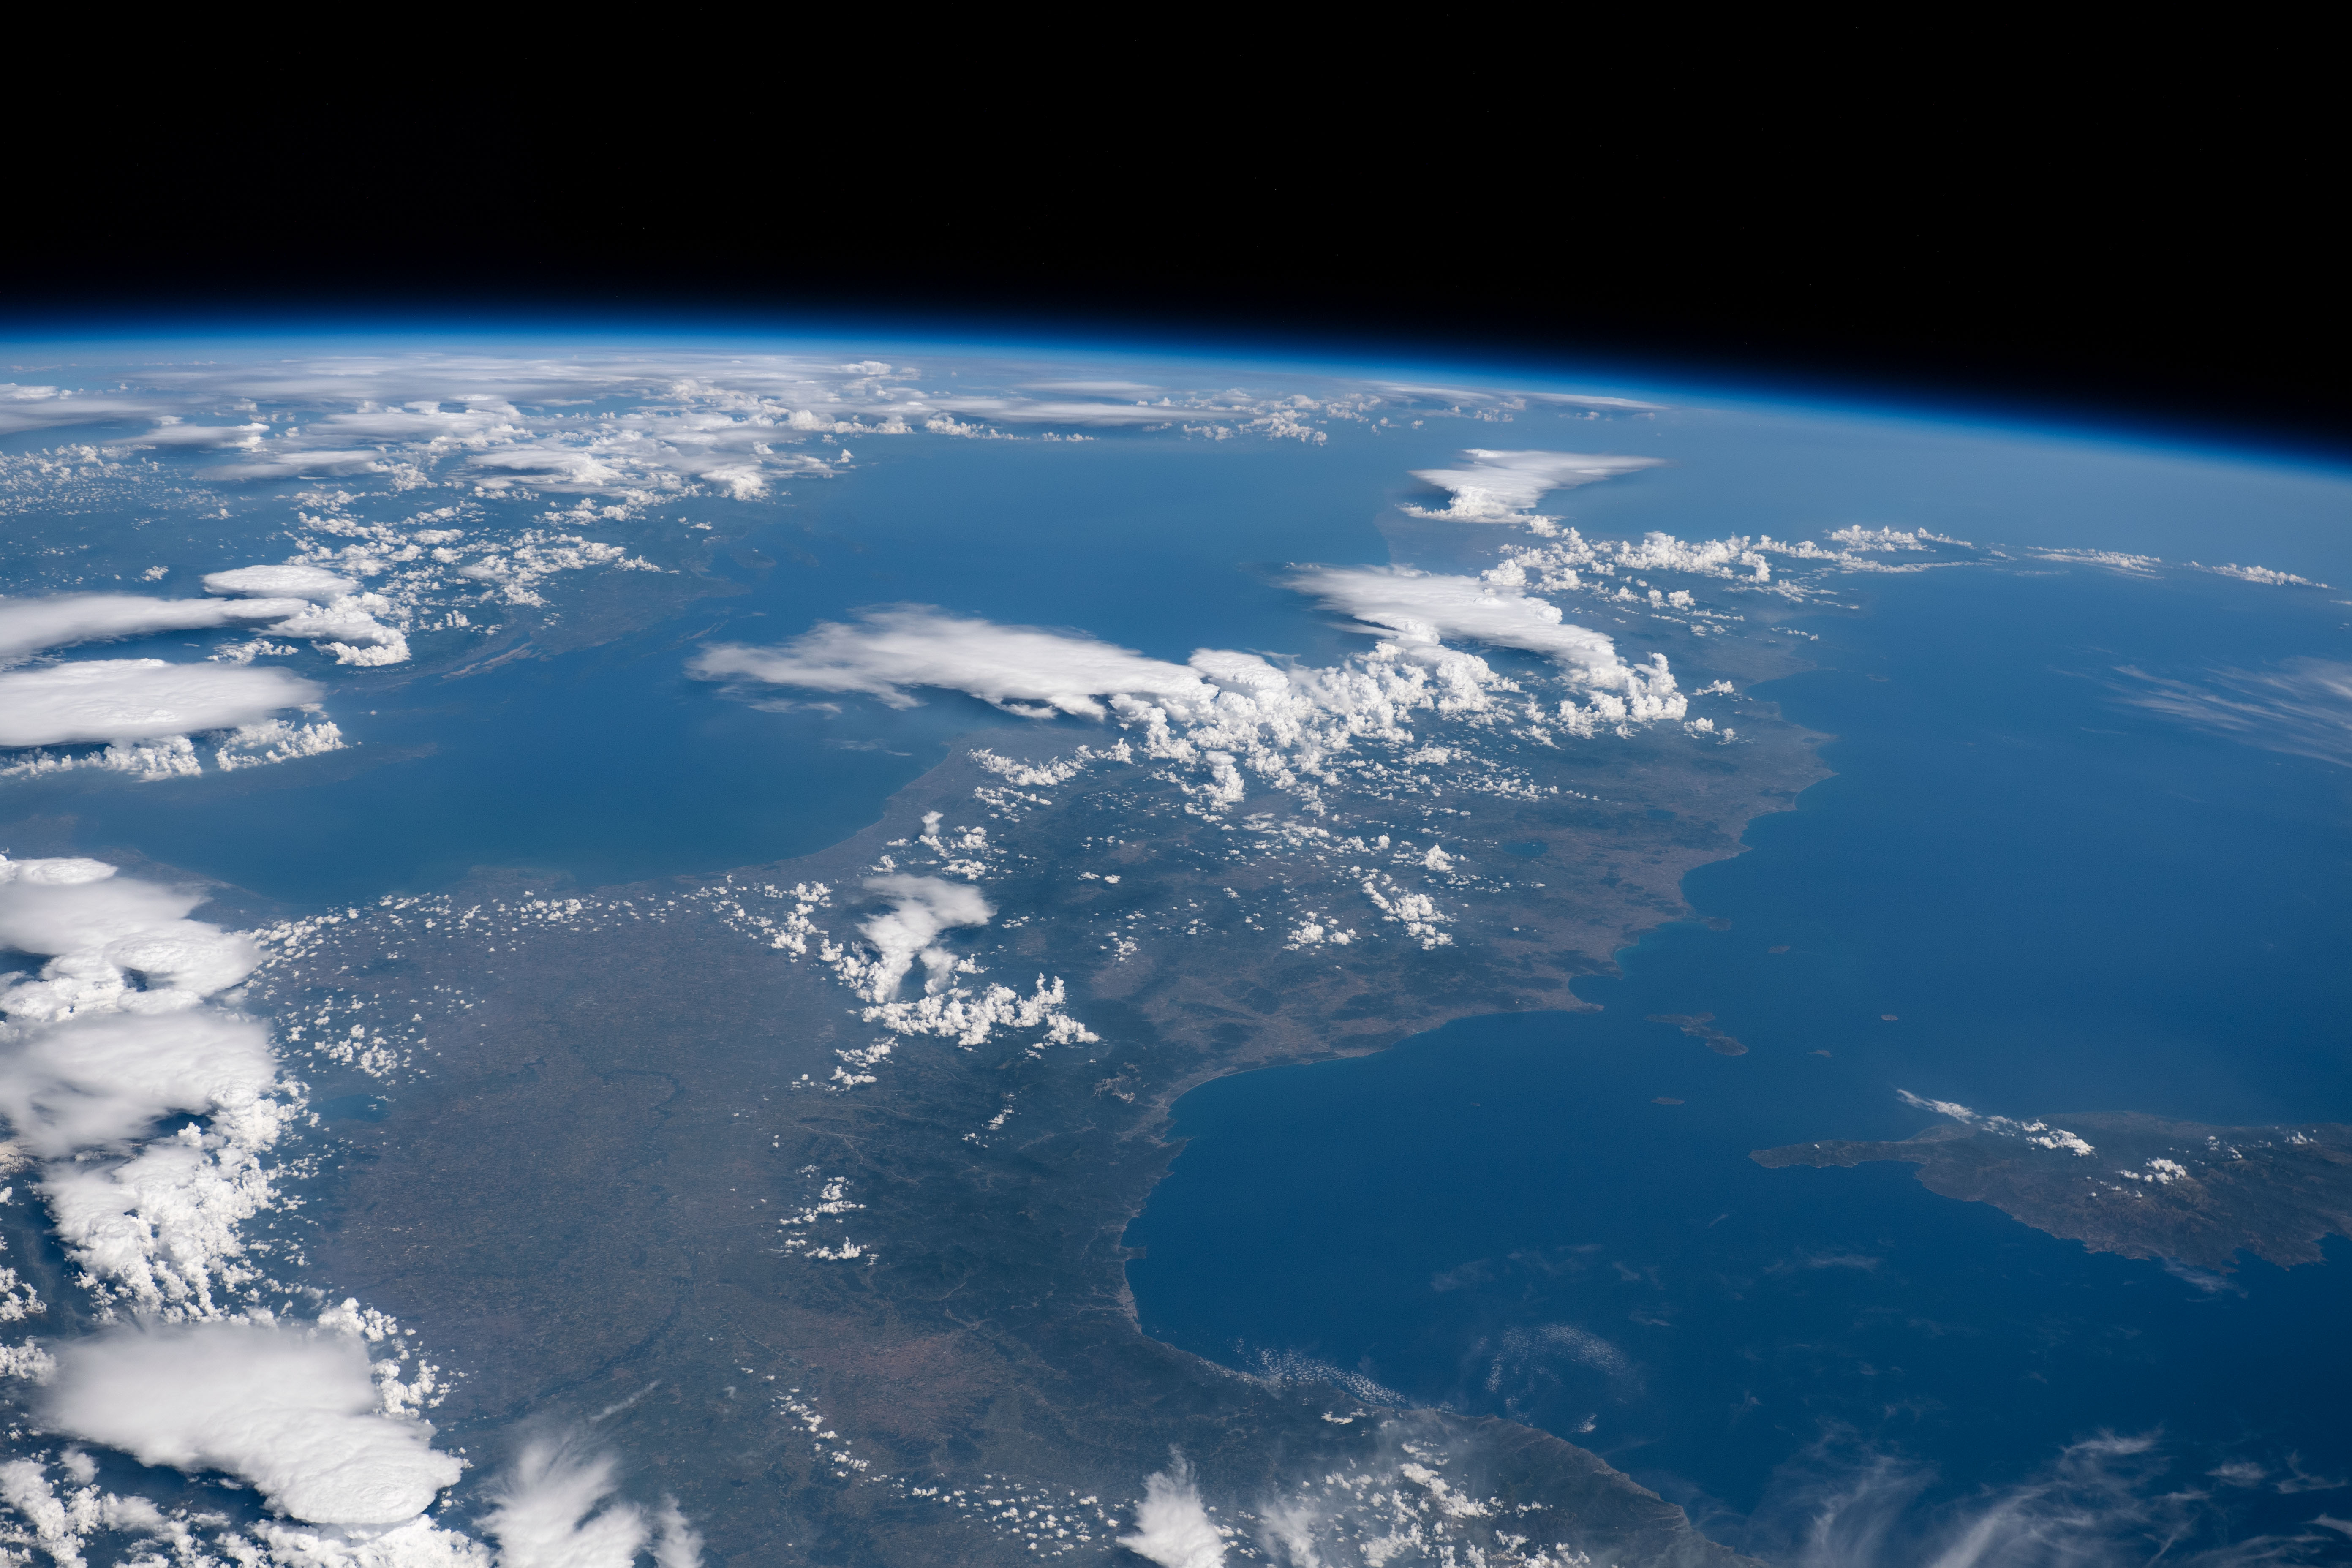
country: ITALY
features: MACERATA, FOLIGNO, VISSO, SERRAVALLE DI CHIENTI
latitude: 43.0
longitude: 13.0
